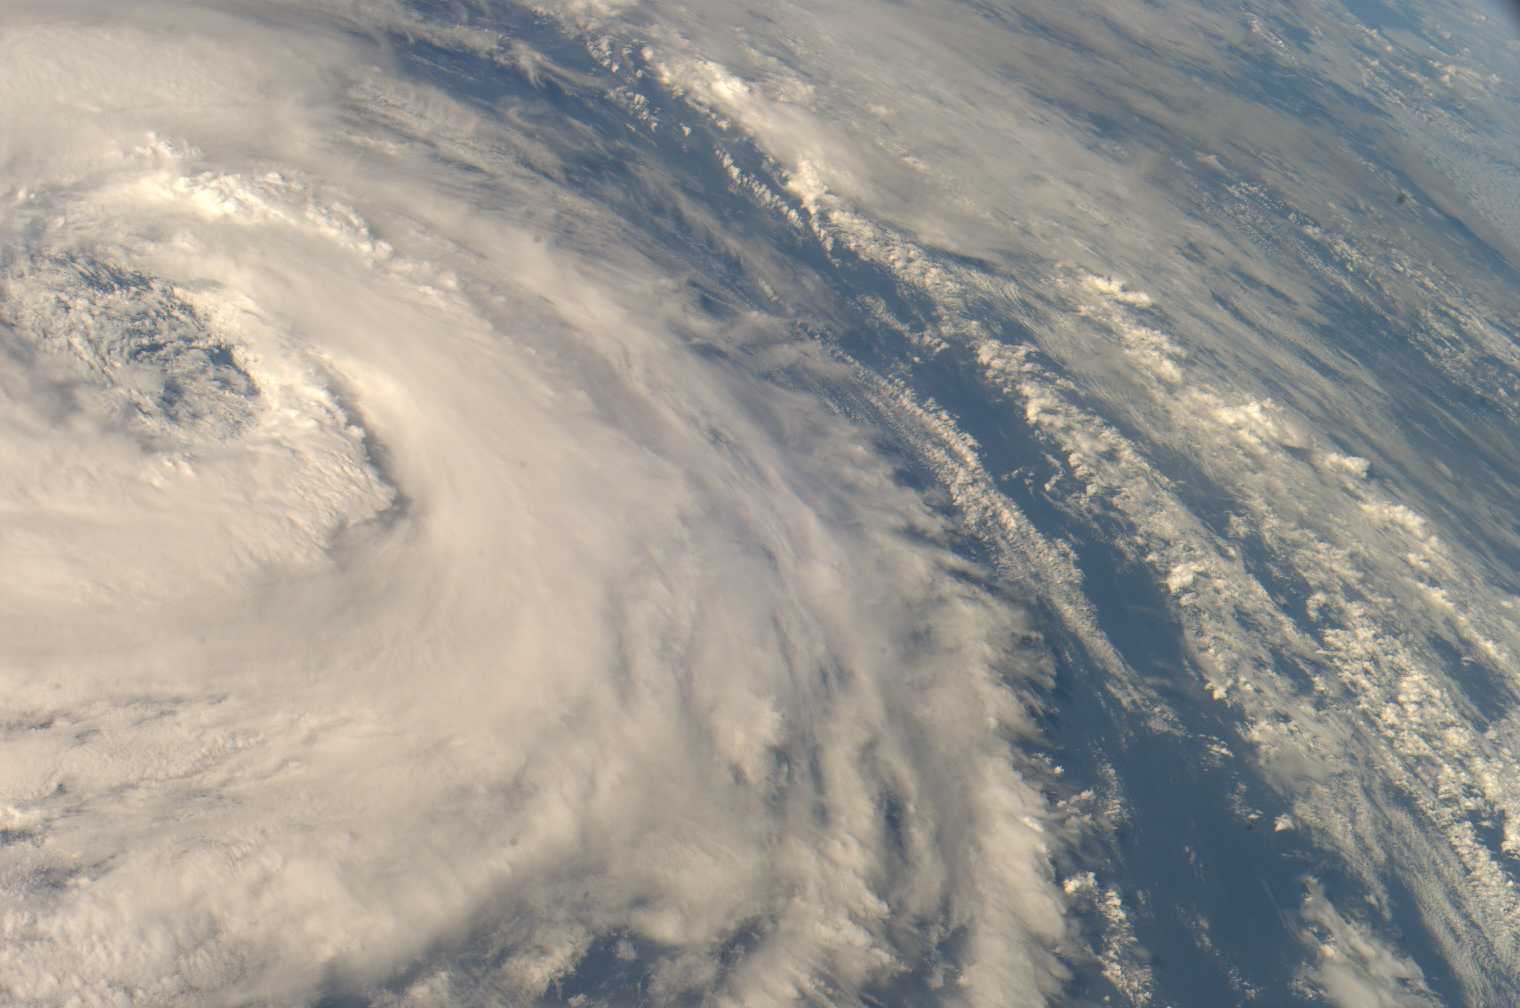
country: ATLANTIC OCEAN
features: HURRICANE EPSILON, EYE
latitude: 34.5
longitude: -44.4
